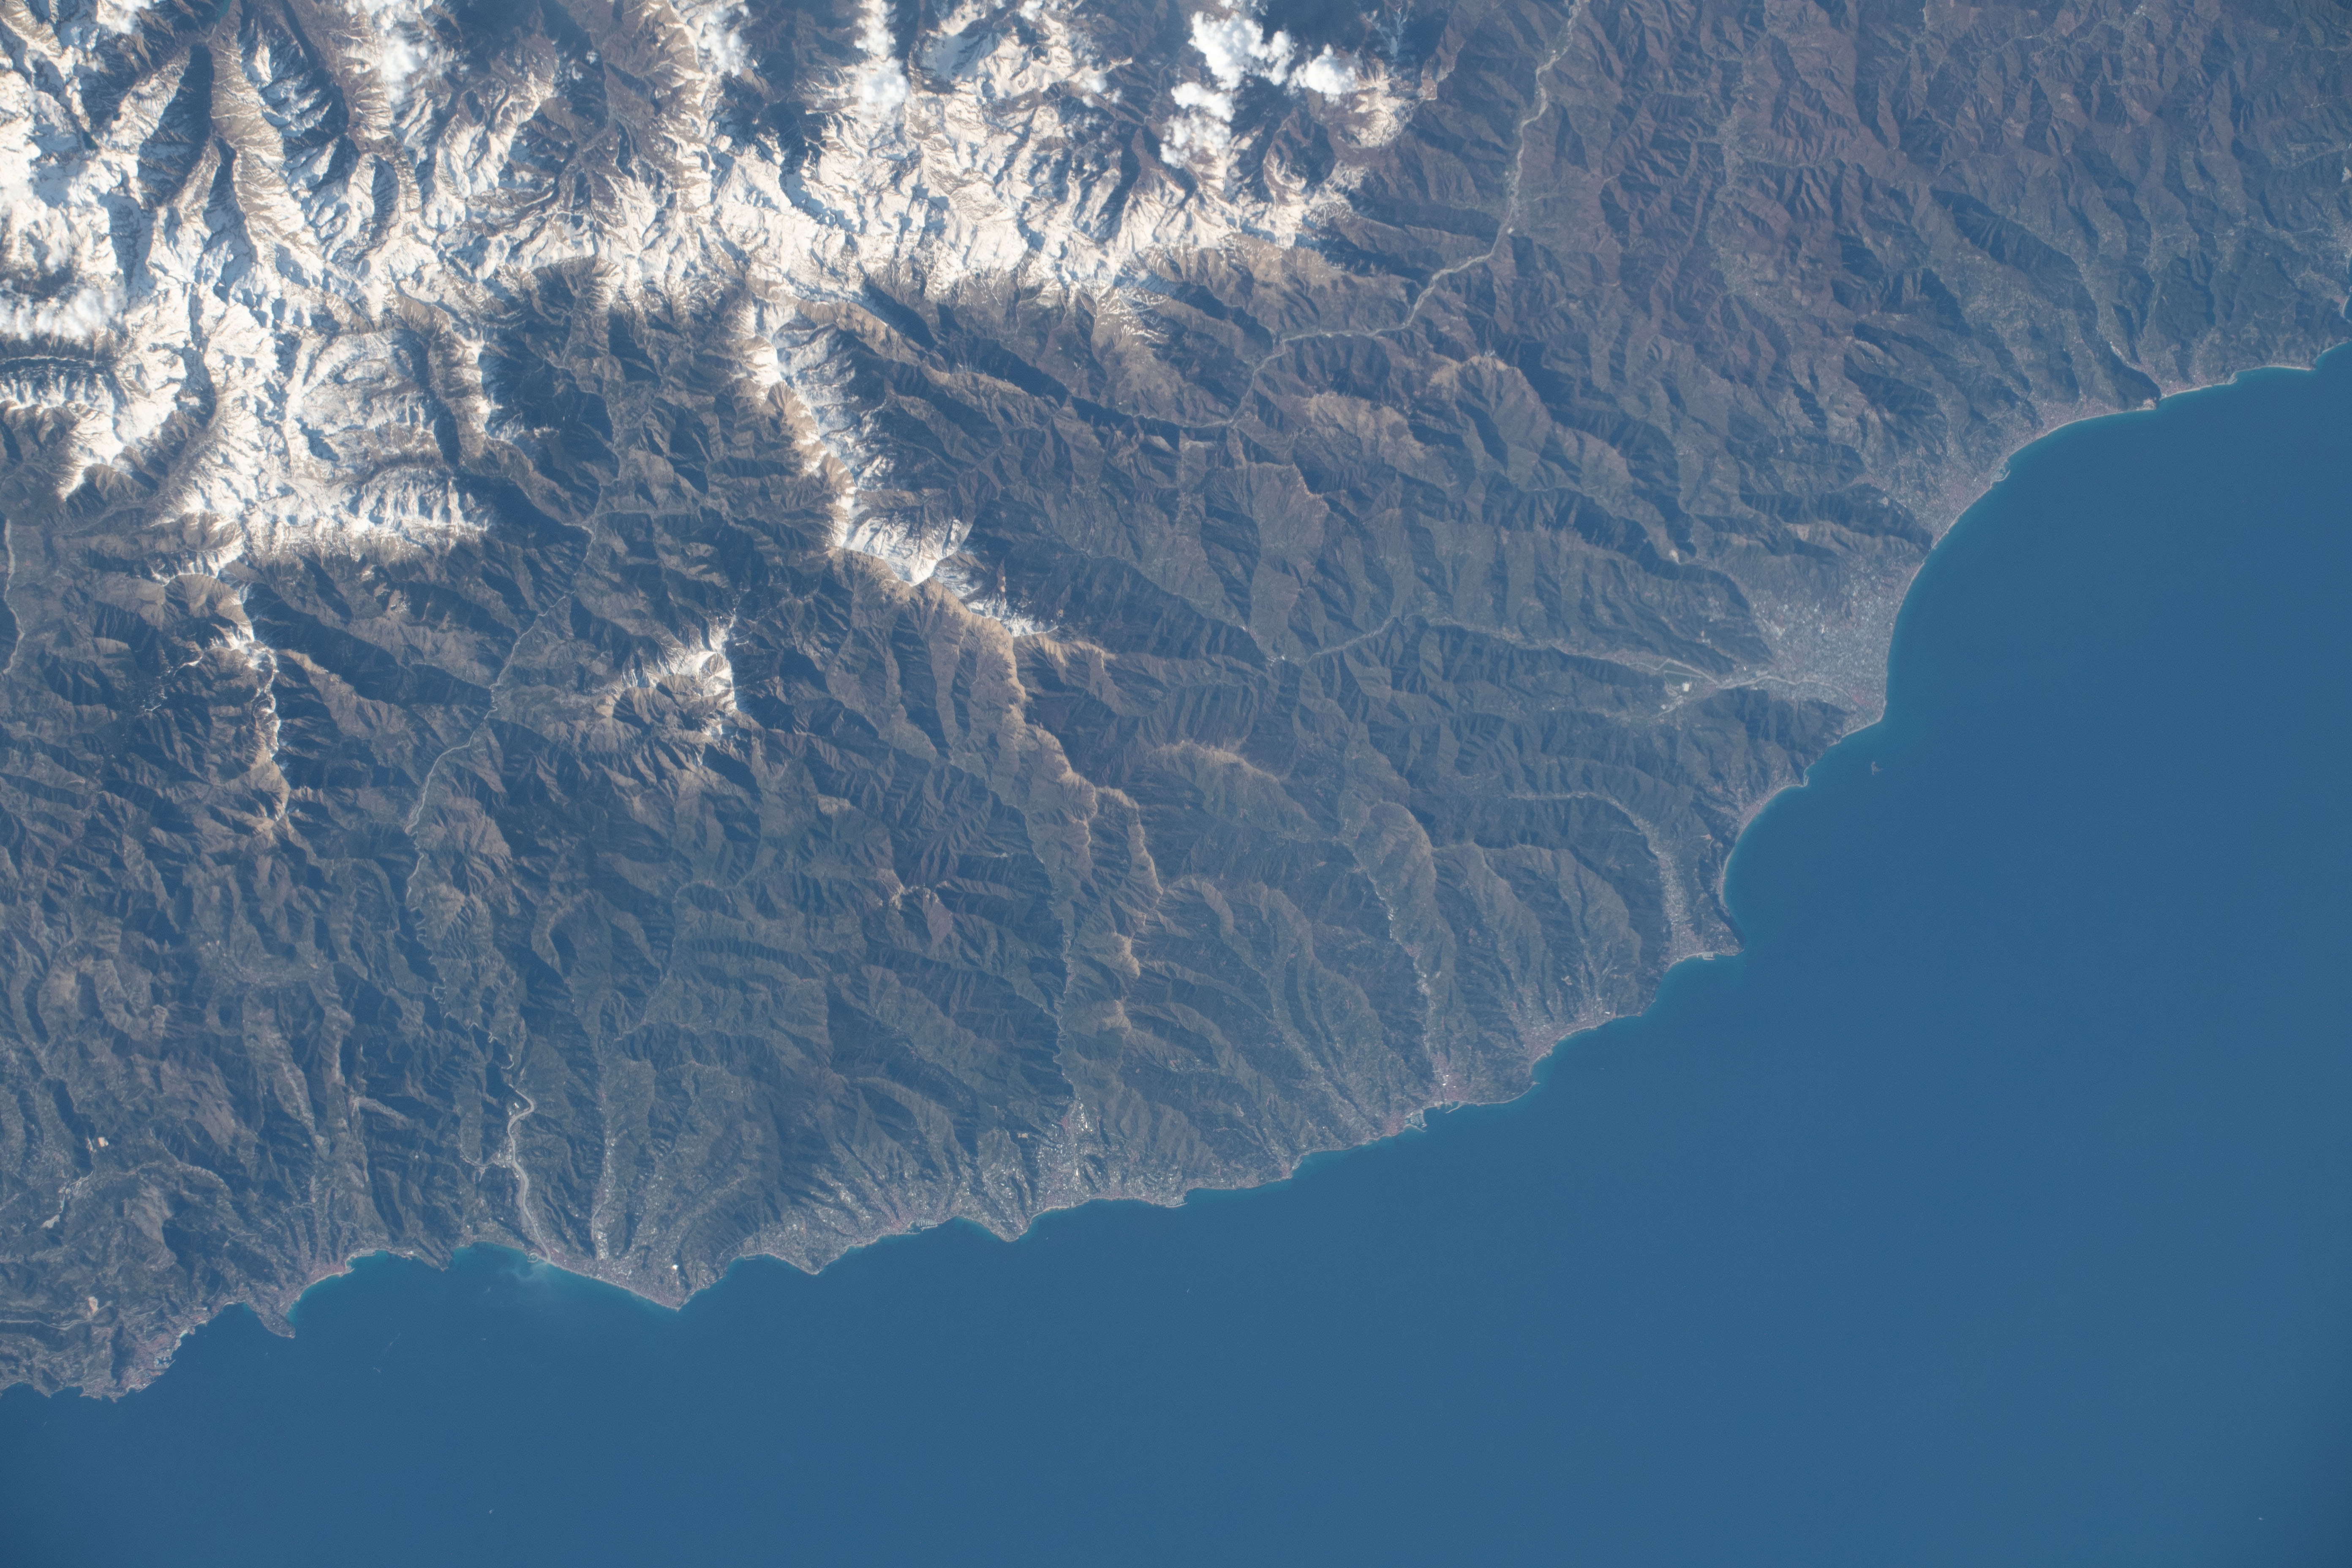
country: ITALY
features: BAGNI U NUSTROMU BAY
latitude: 43.9
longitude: 7.9
